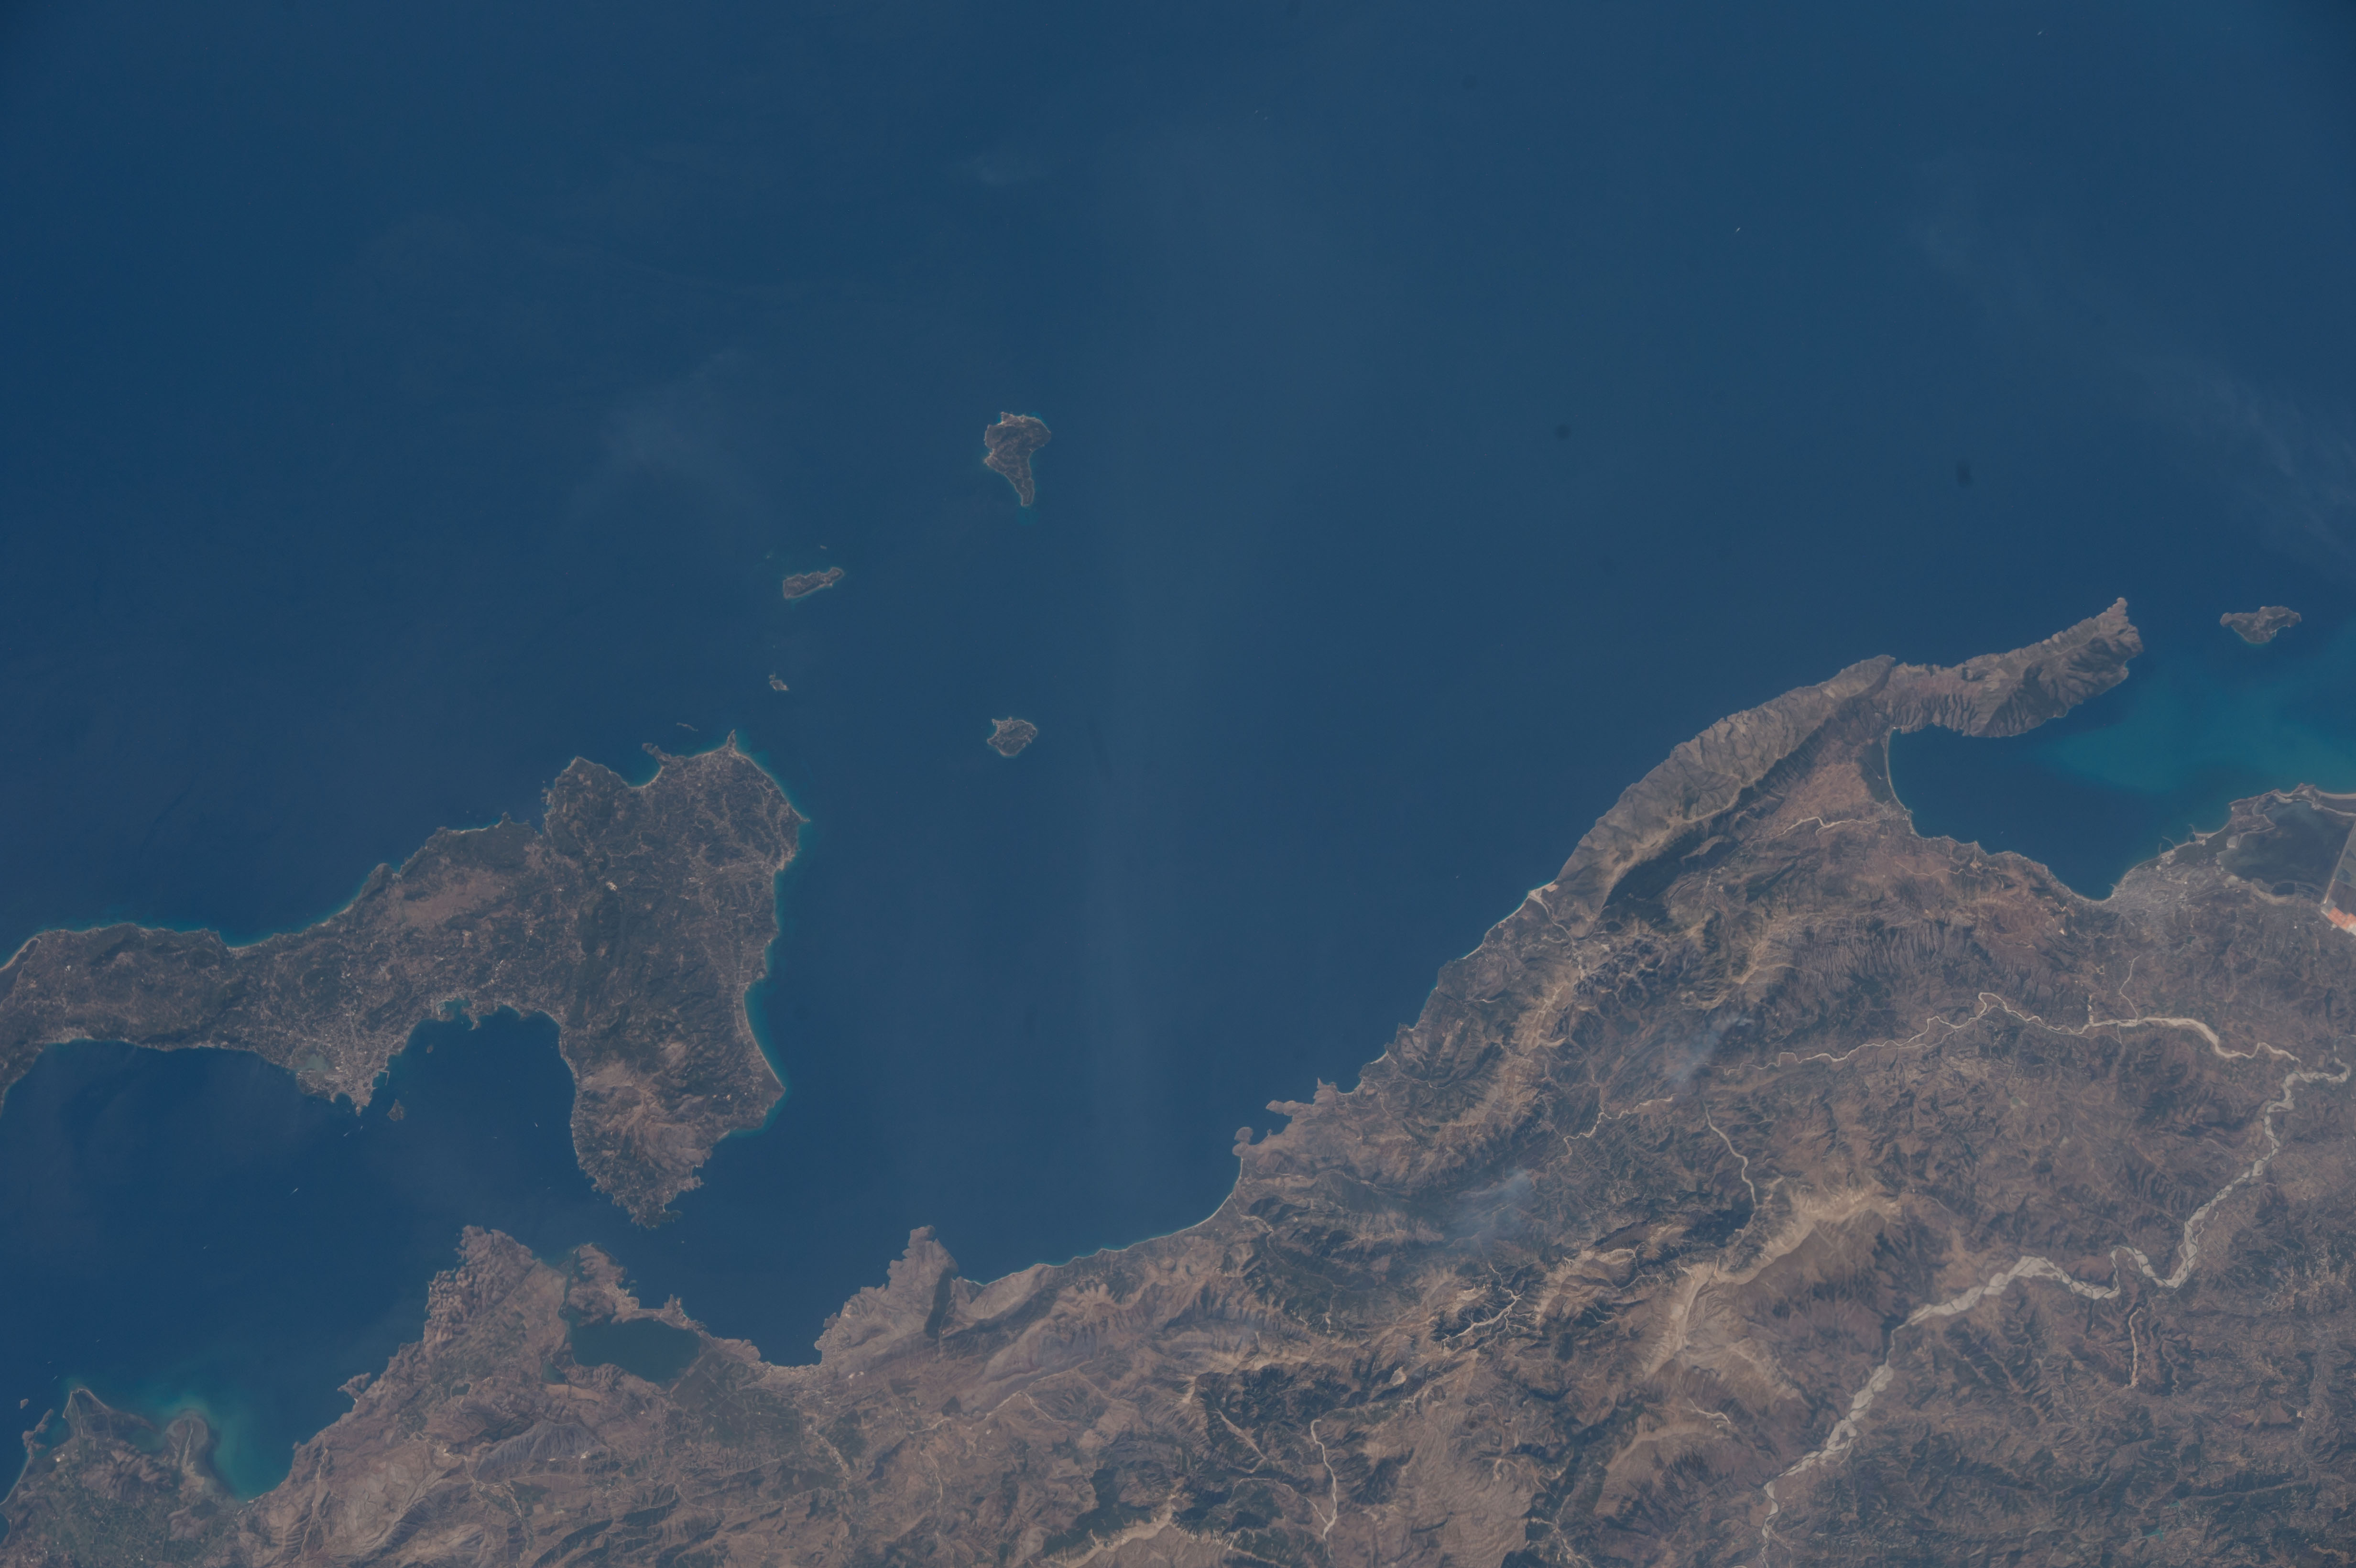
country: ALBANIA
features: GJIROKASTER, VLORA, PEROULADES, SAZAN ISLAND
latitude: 40.0
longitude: 19.6
